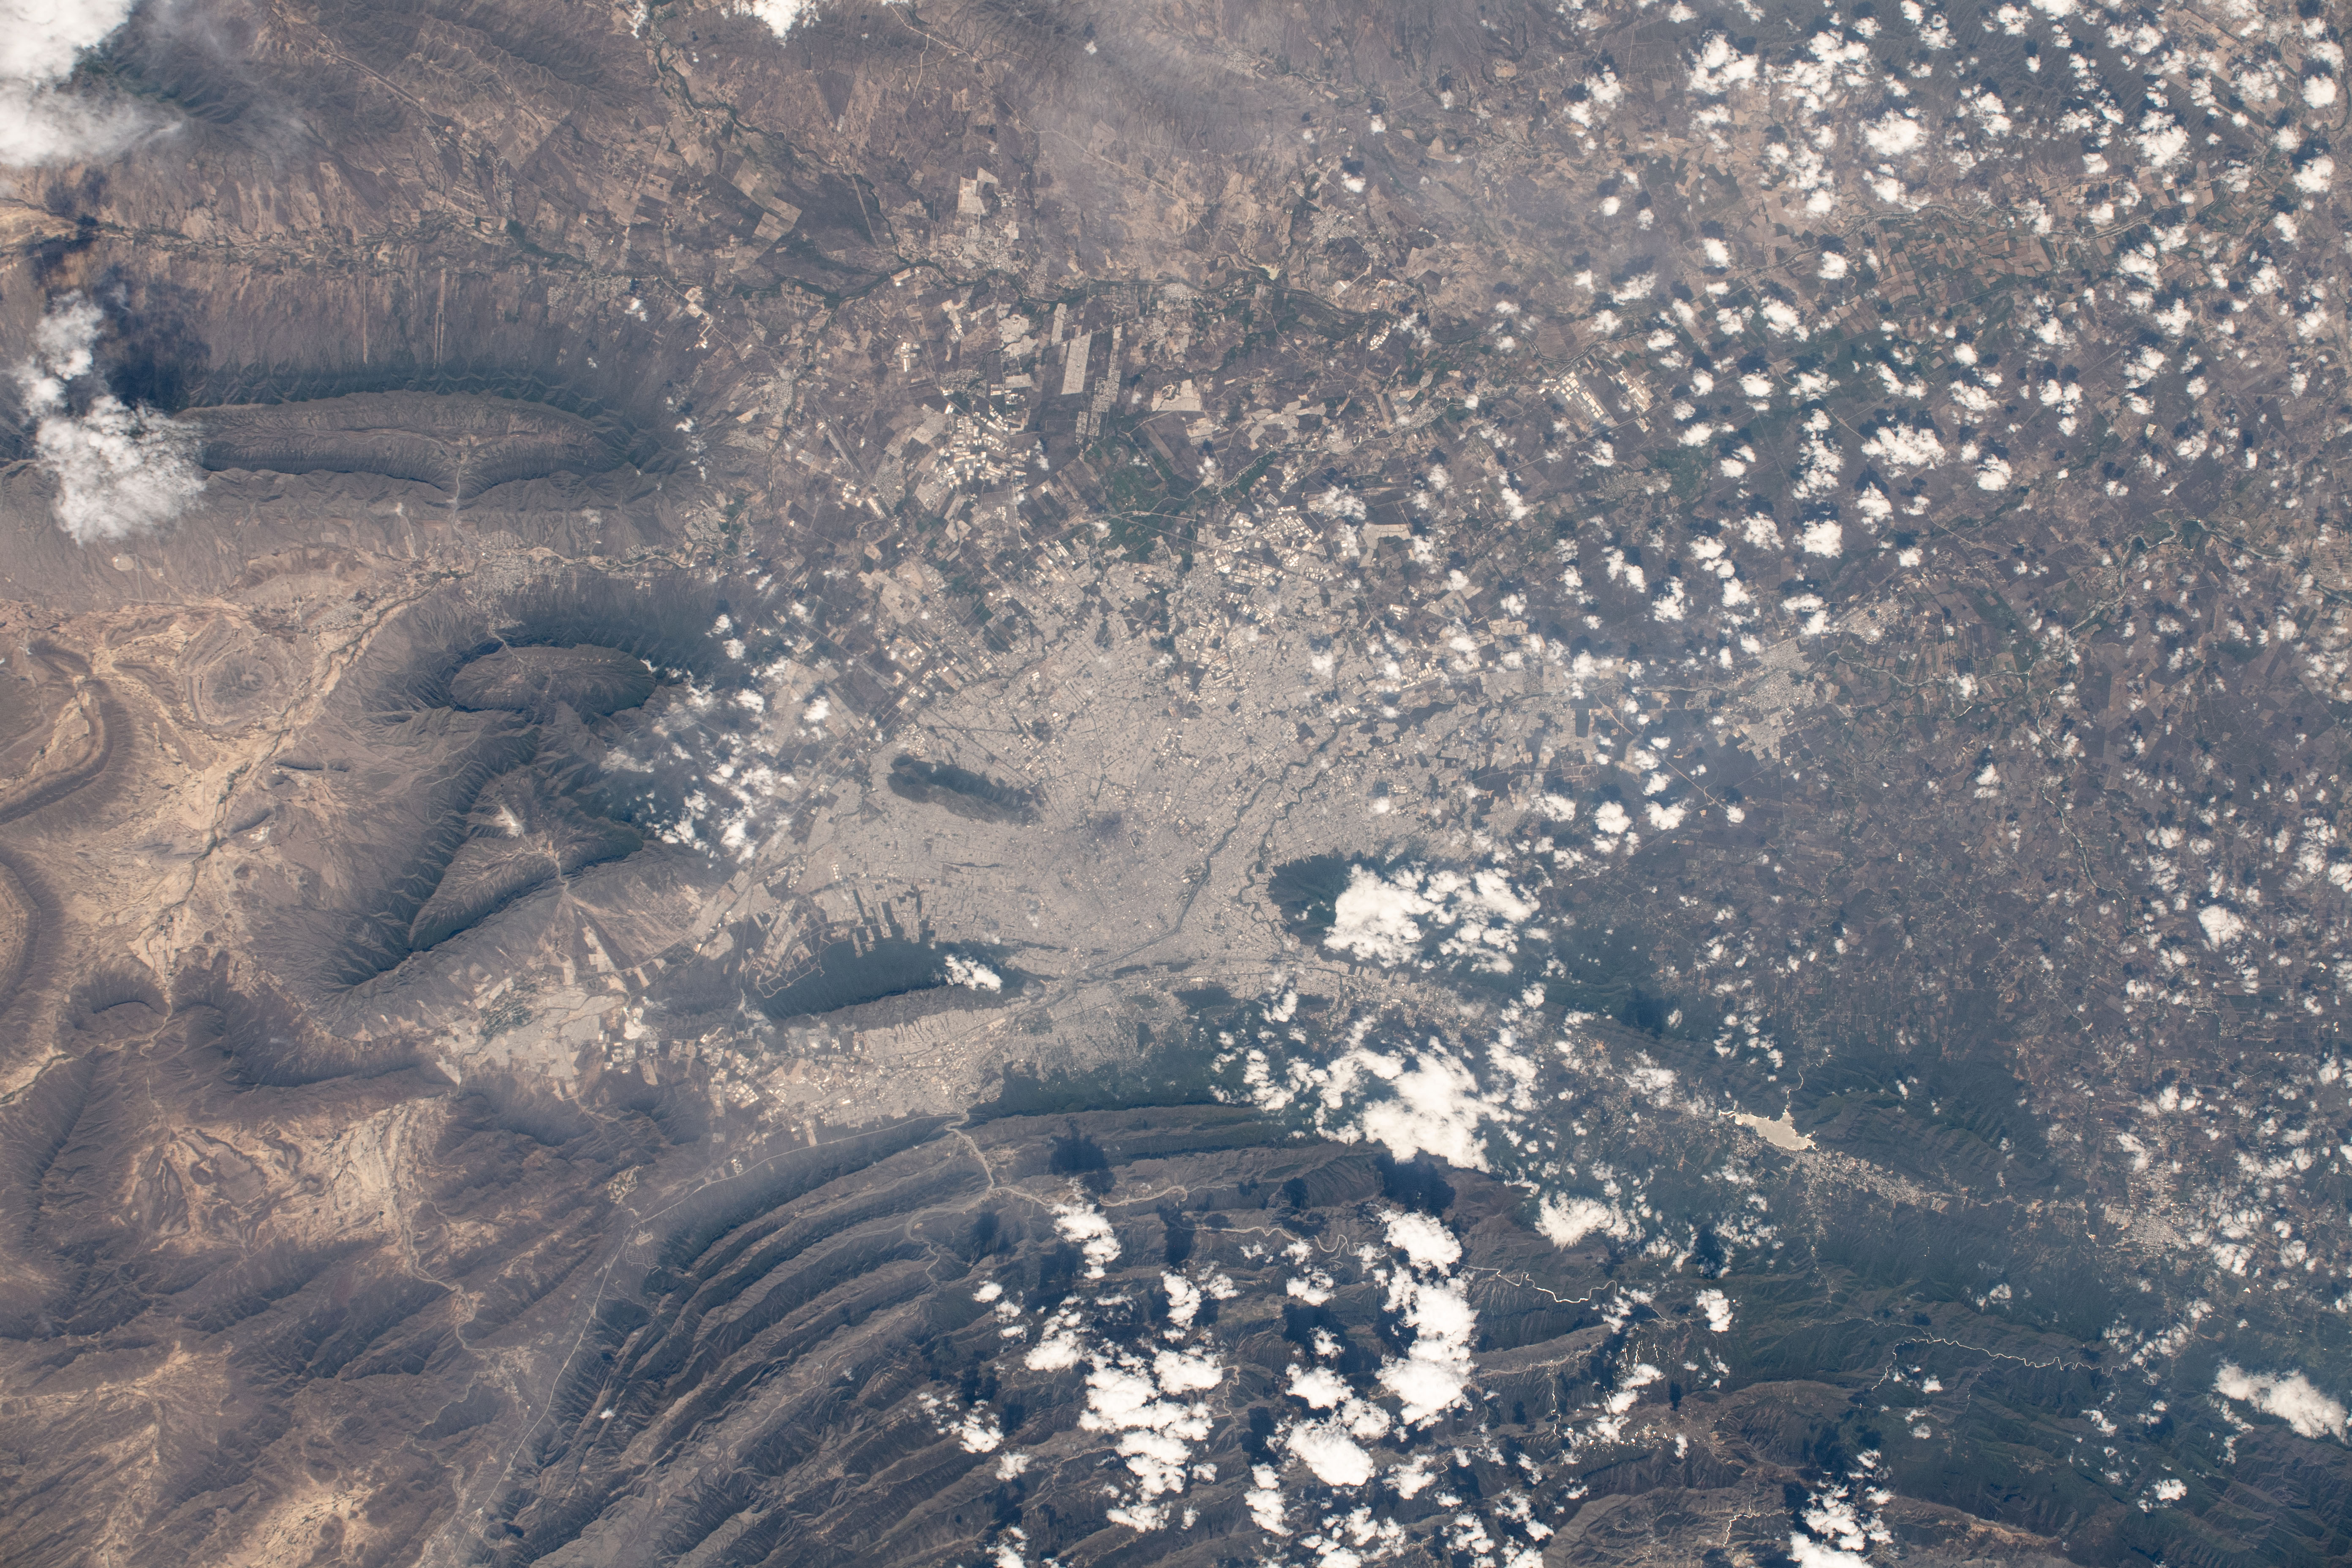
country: MEXICO
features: SAN NICOLAS DE LOS GARZA
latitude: 25.8
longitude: -100.2
